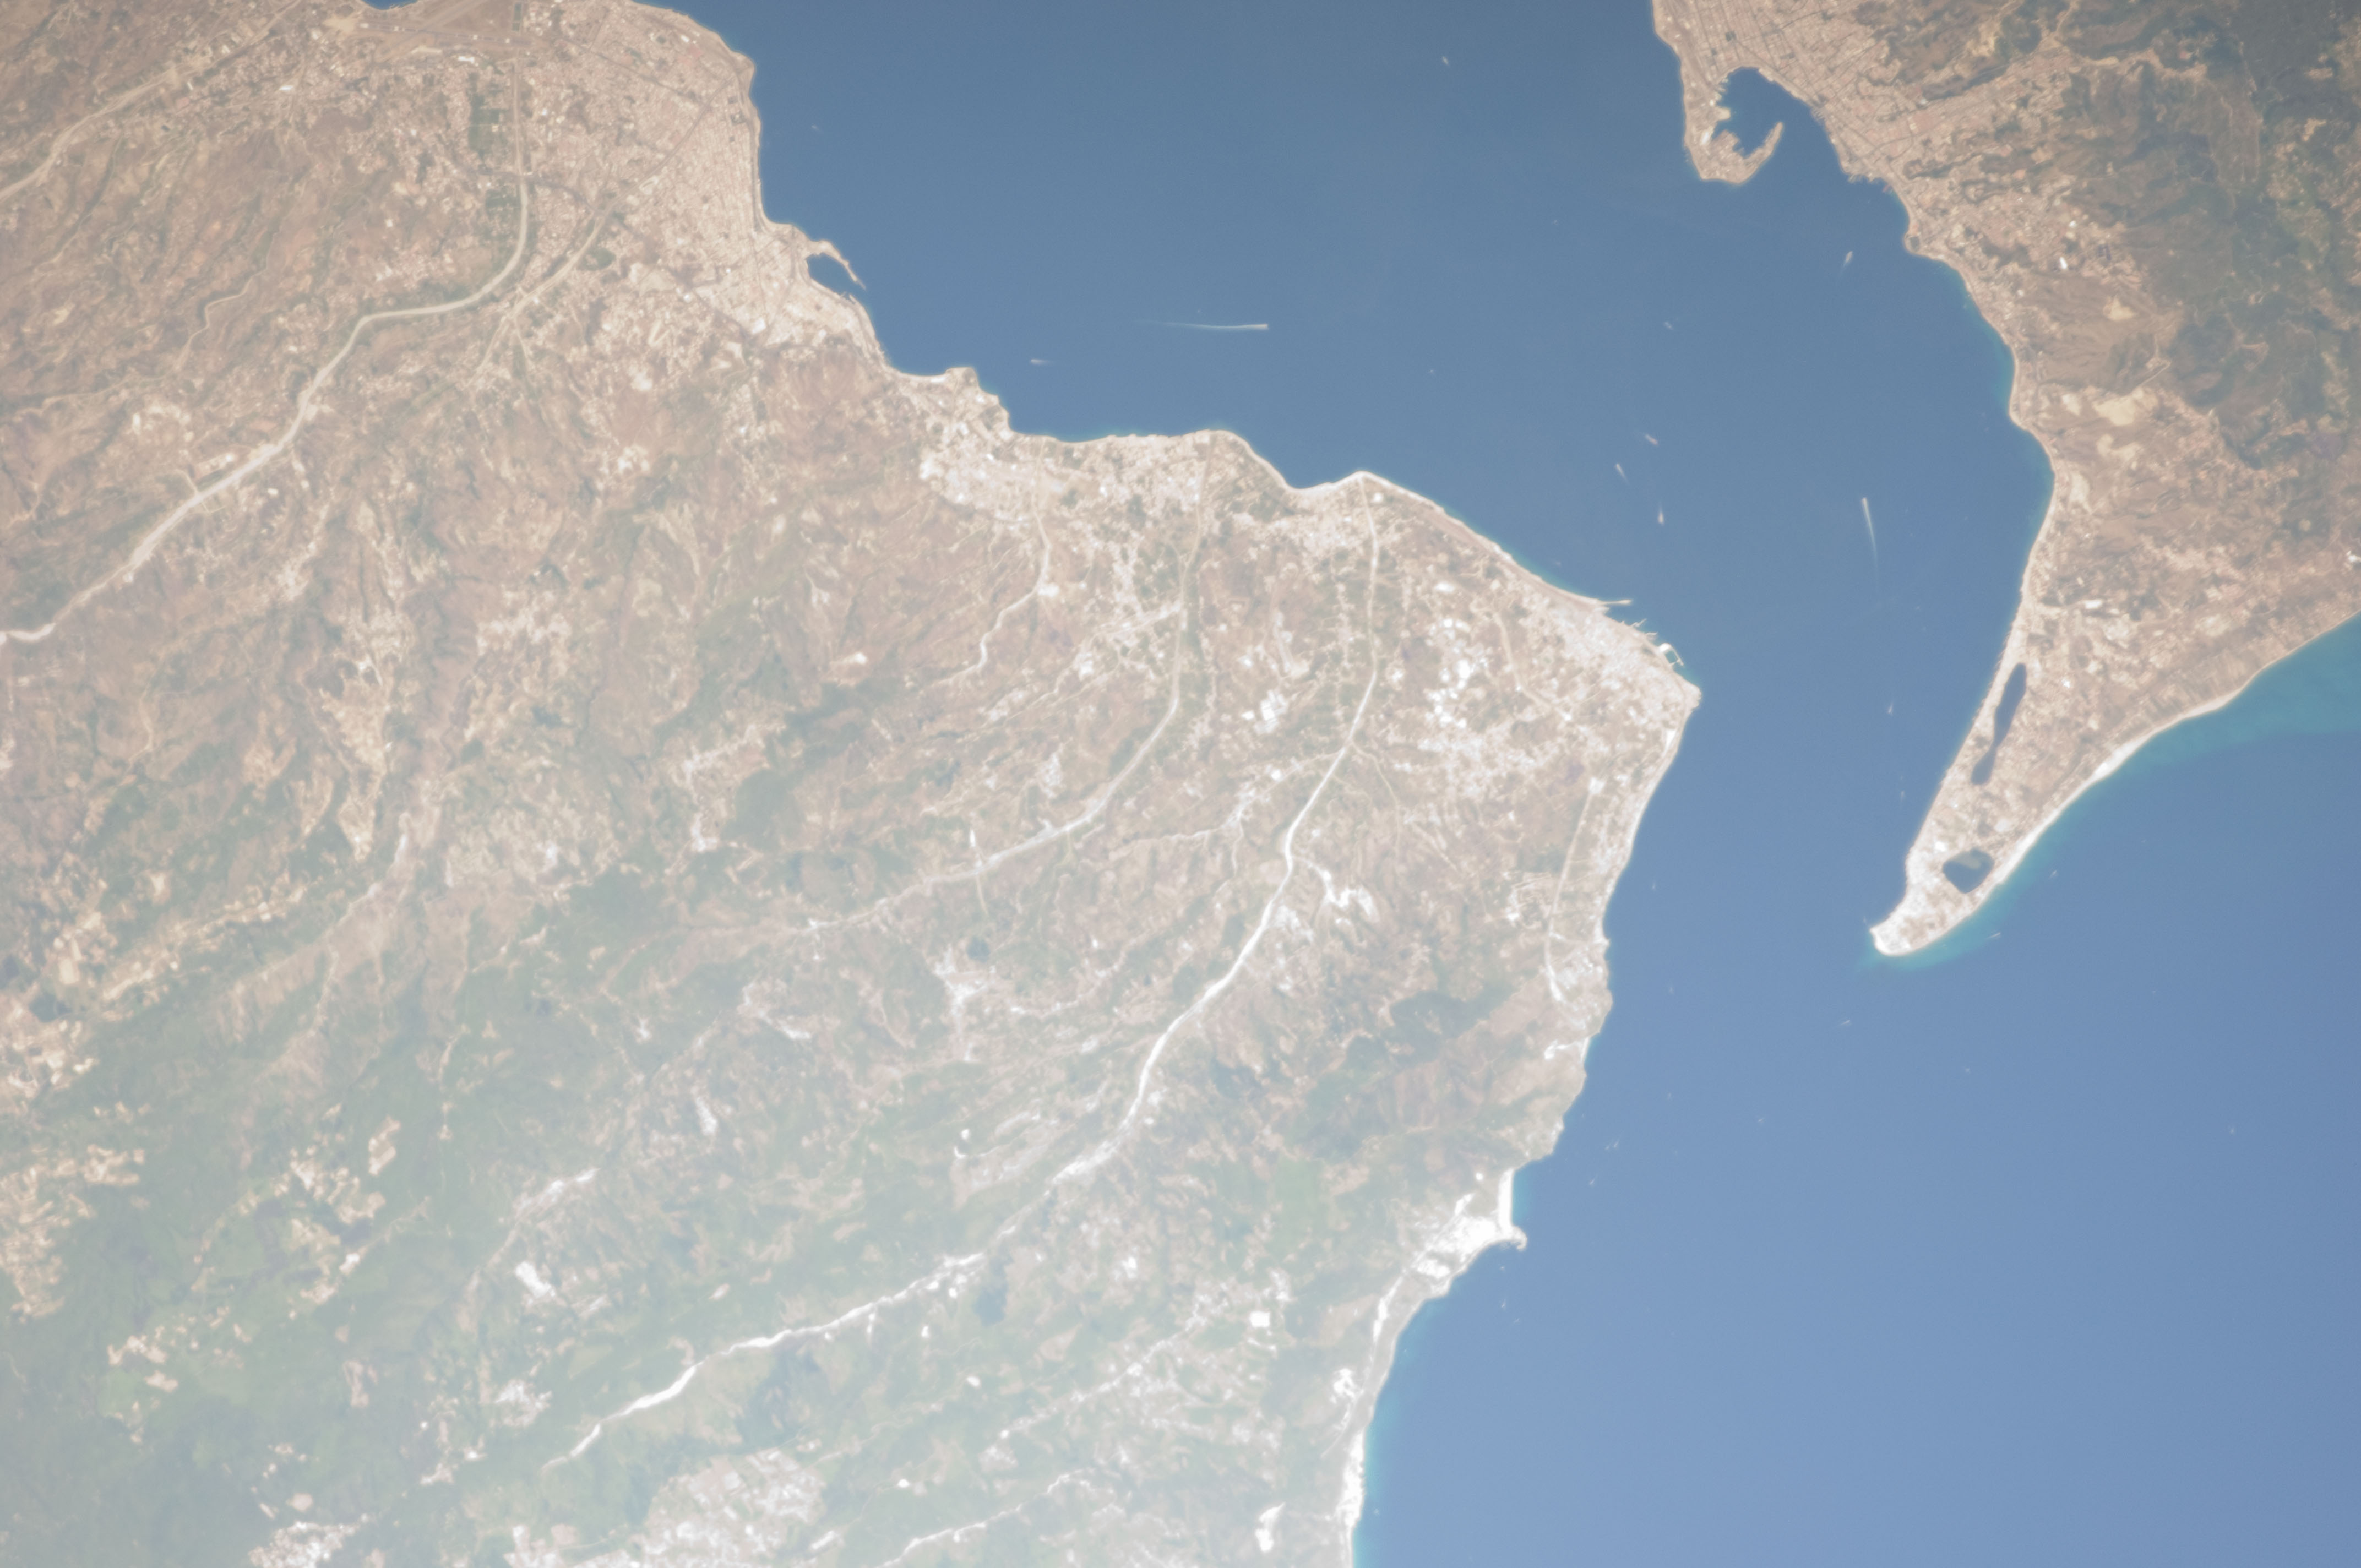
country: ITALY
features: TYRRHENIAN S., STR. OF MESSINA, ST AGATHA FIUMARA, CATONA FIUMARA
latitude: 38.1
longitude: 15.6
